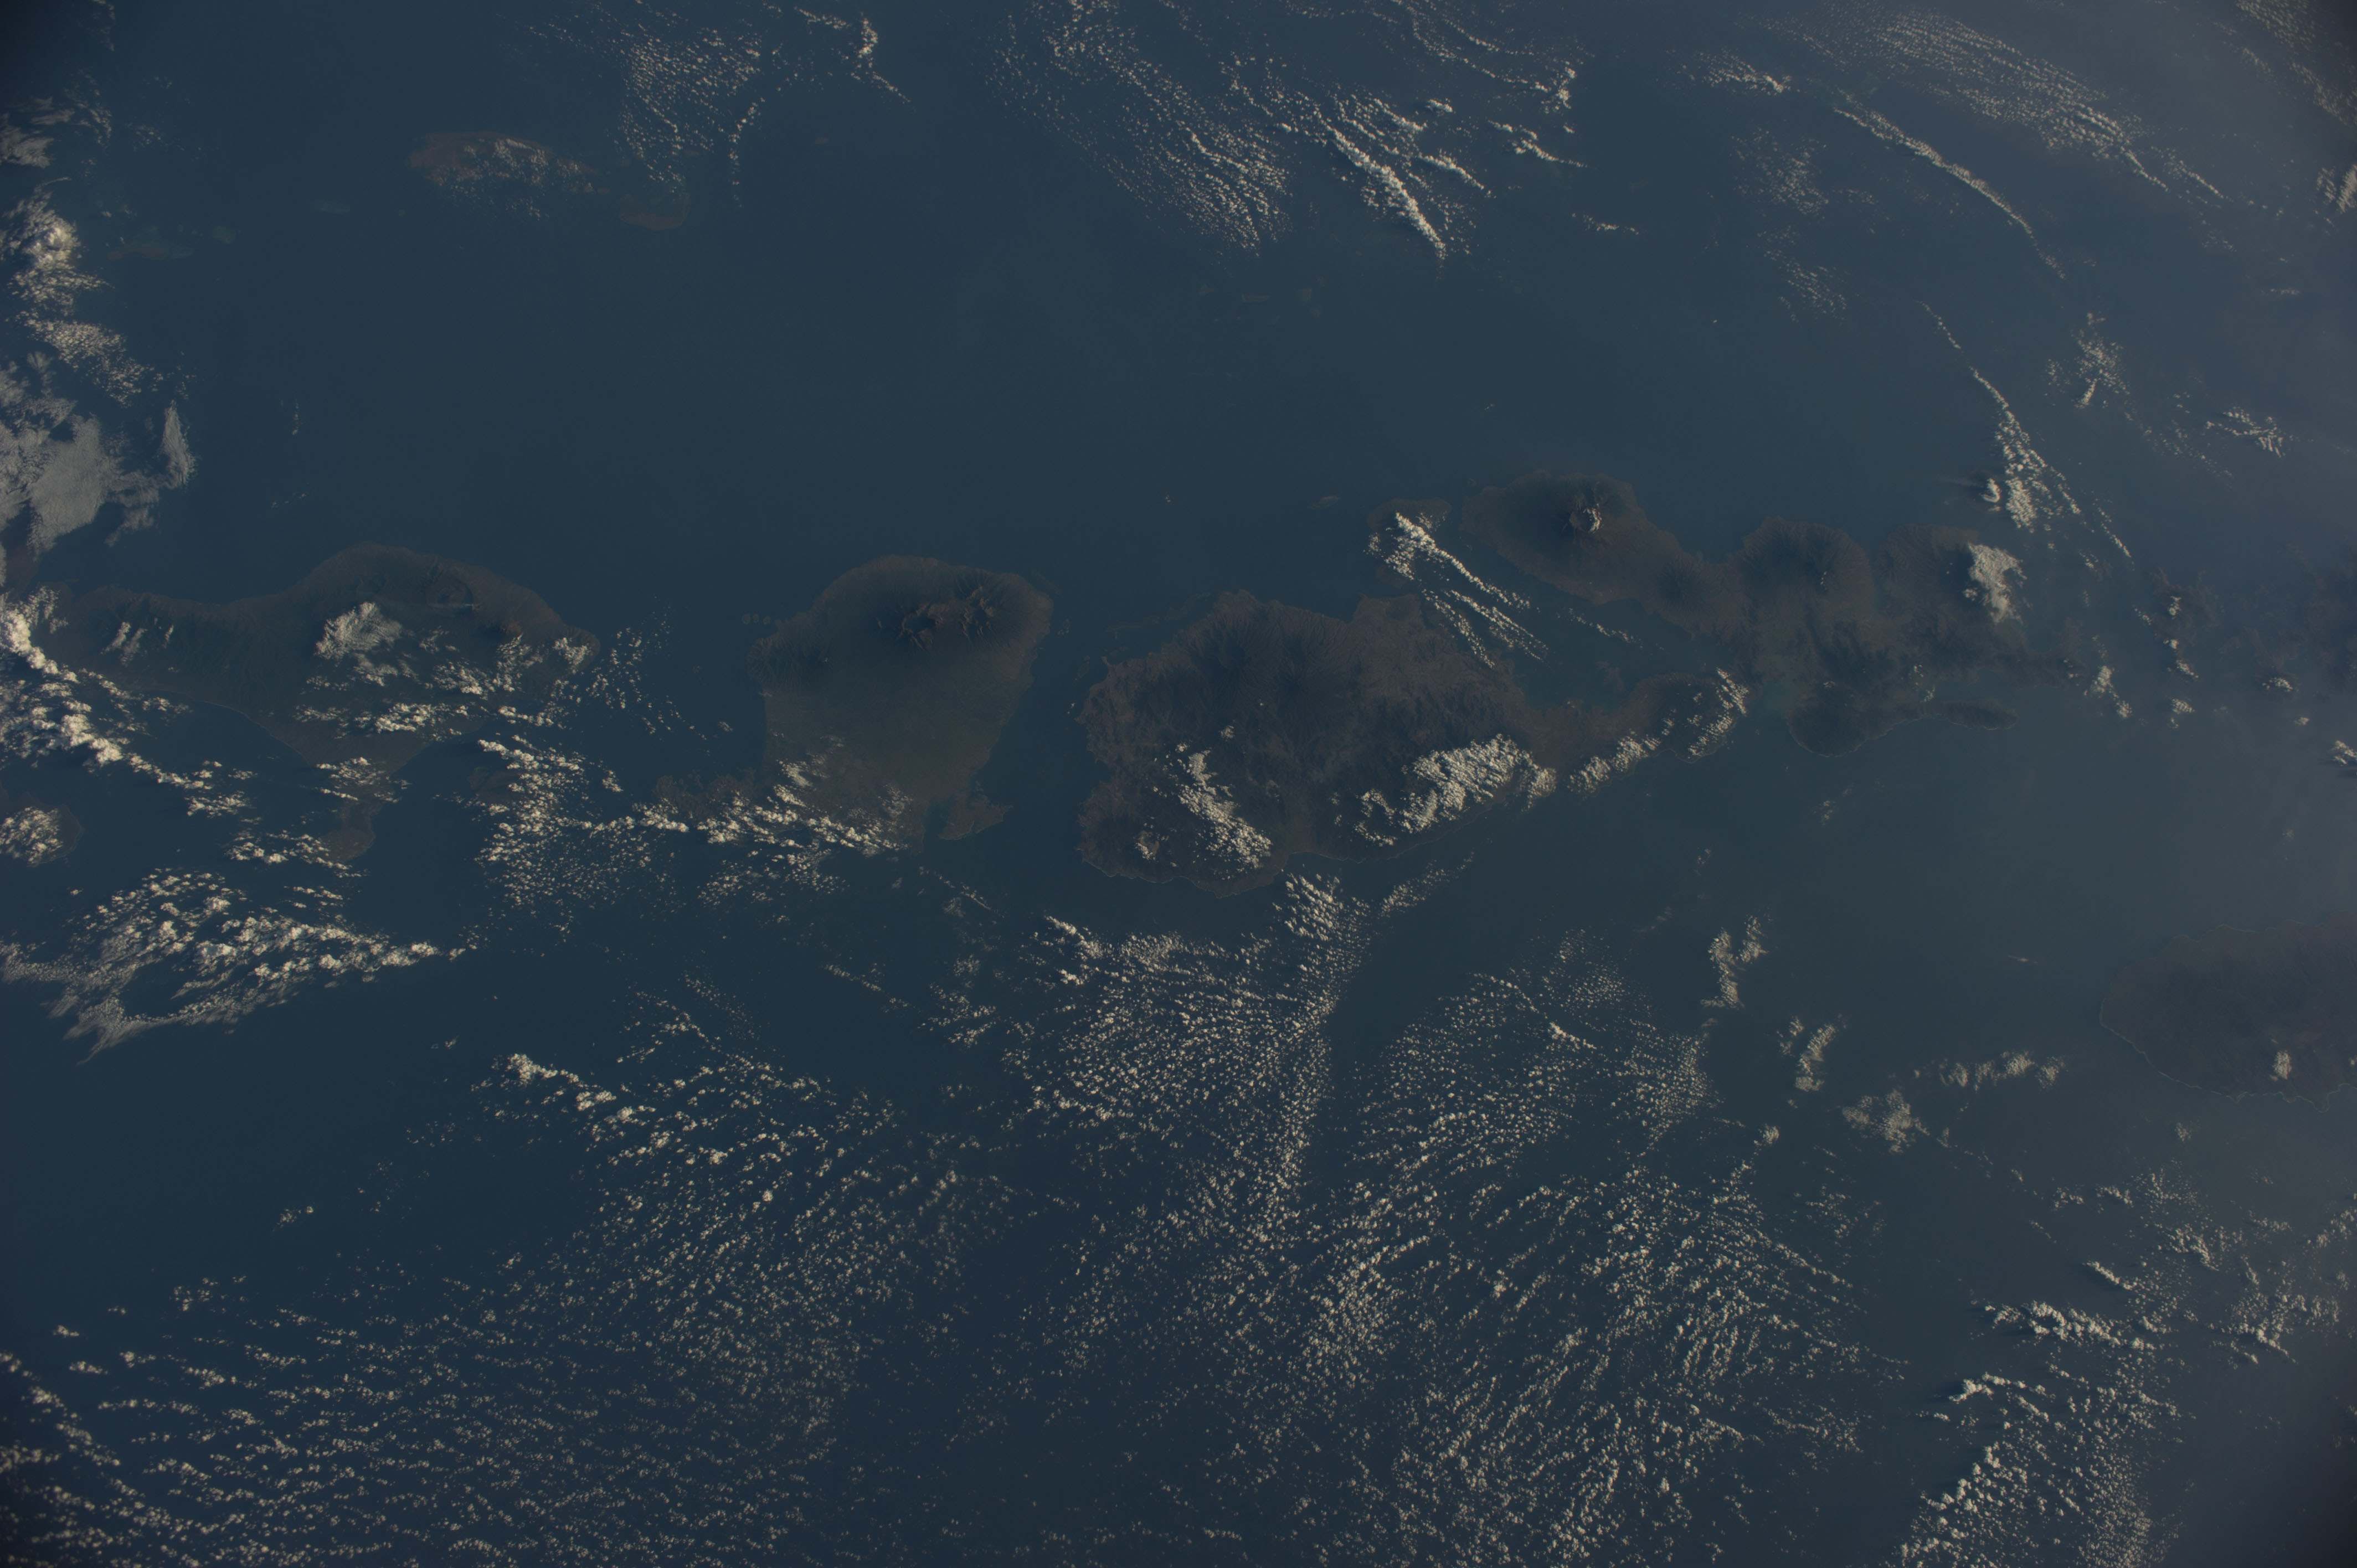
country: INDONESIA
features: BALI S., BALI, MT. RINJANI VOL., MT. TAMBORA, W. NUSA TENGGARA
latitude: -9.0
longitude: 117.0
